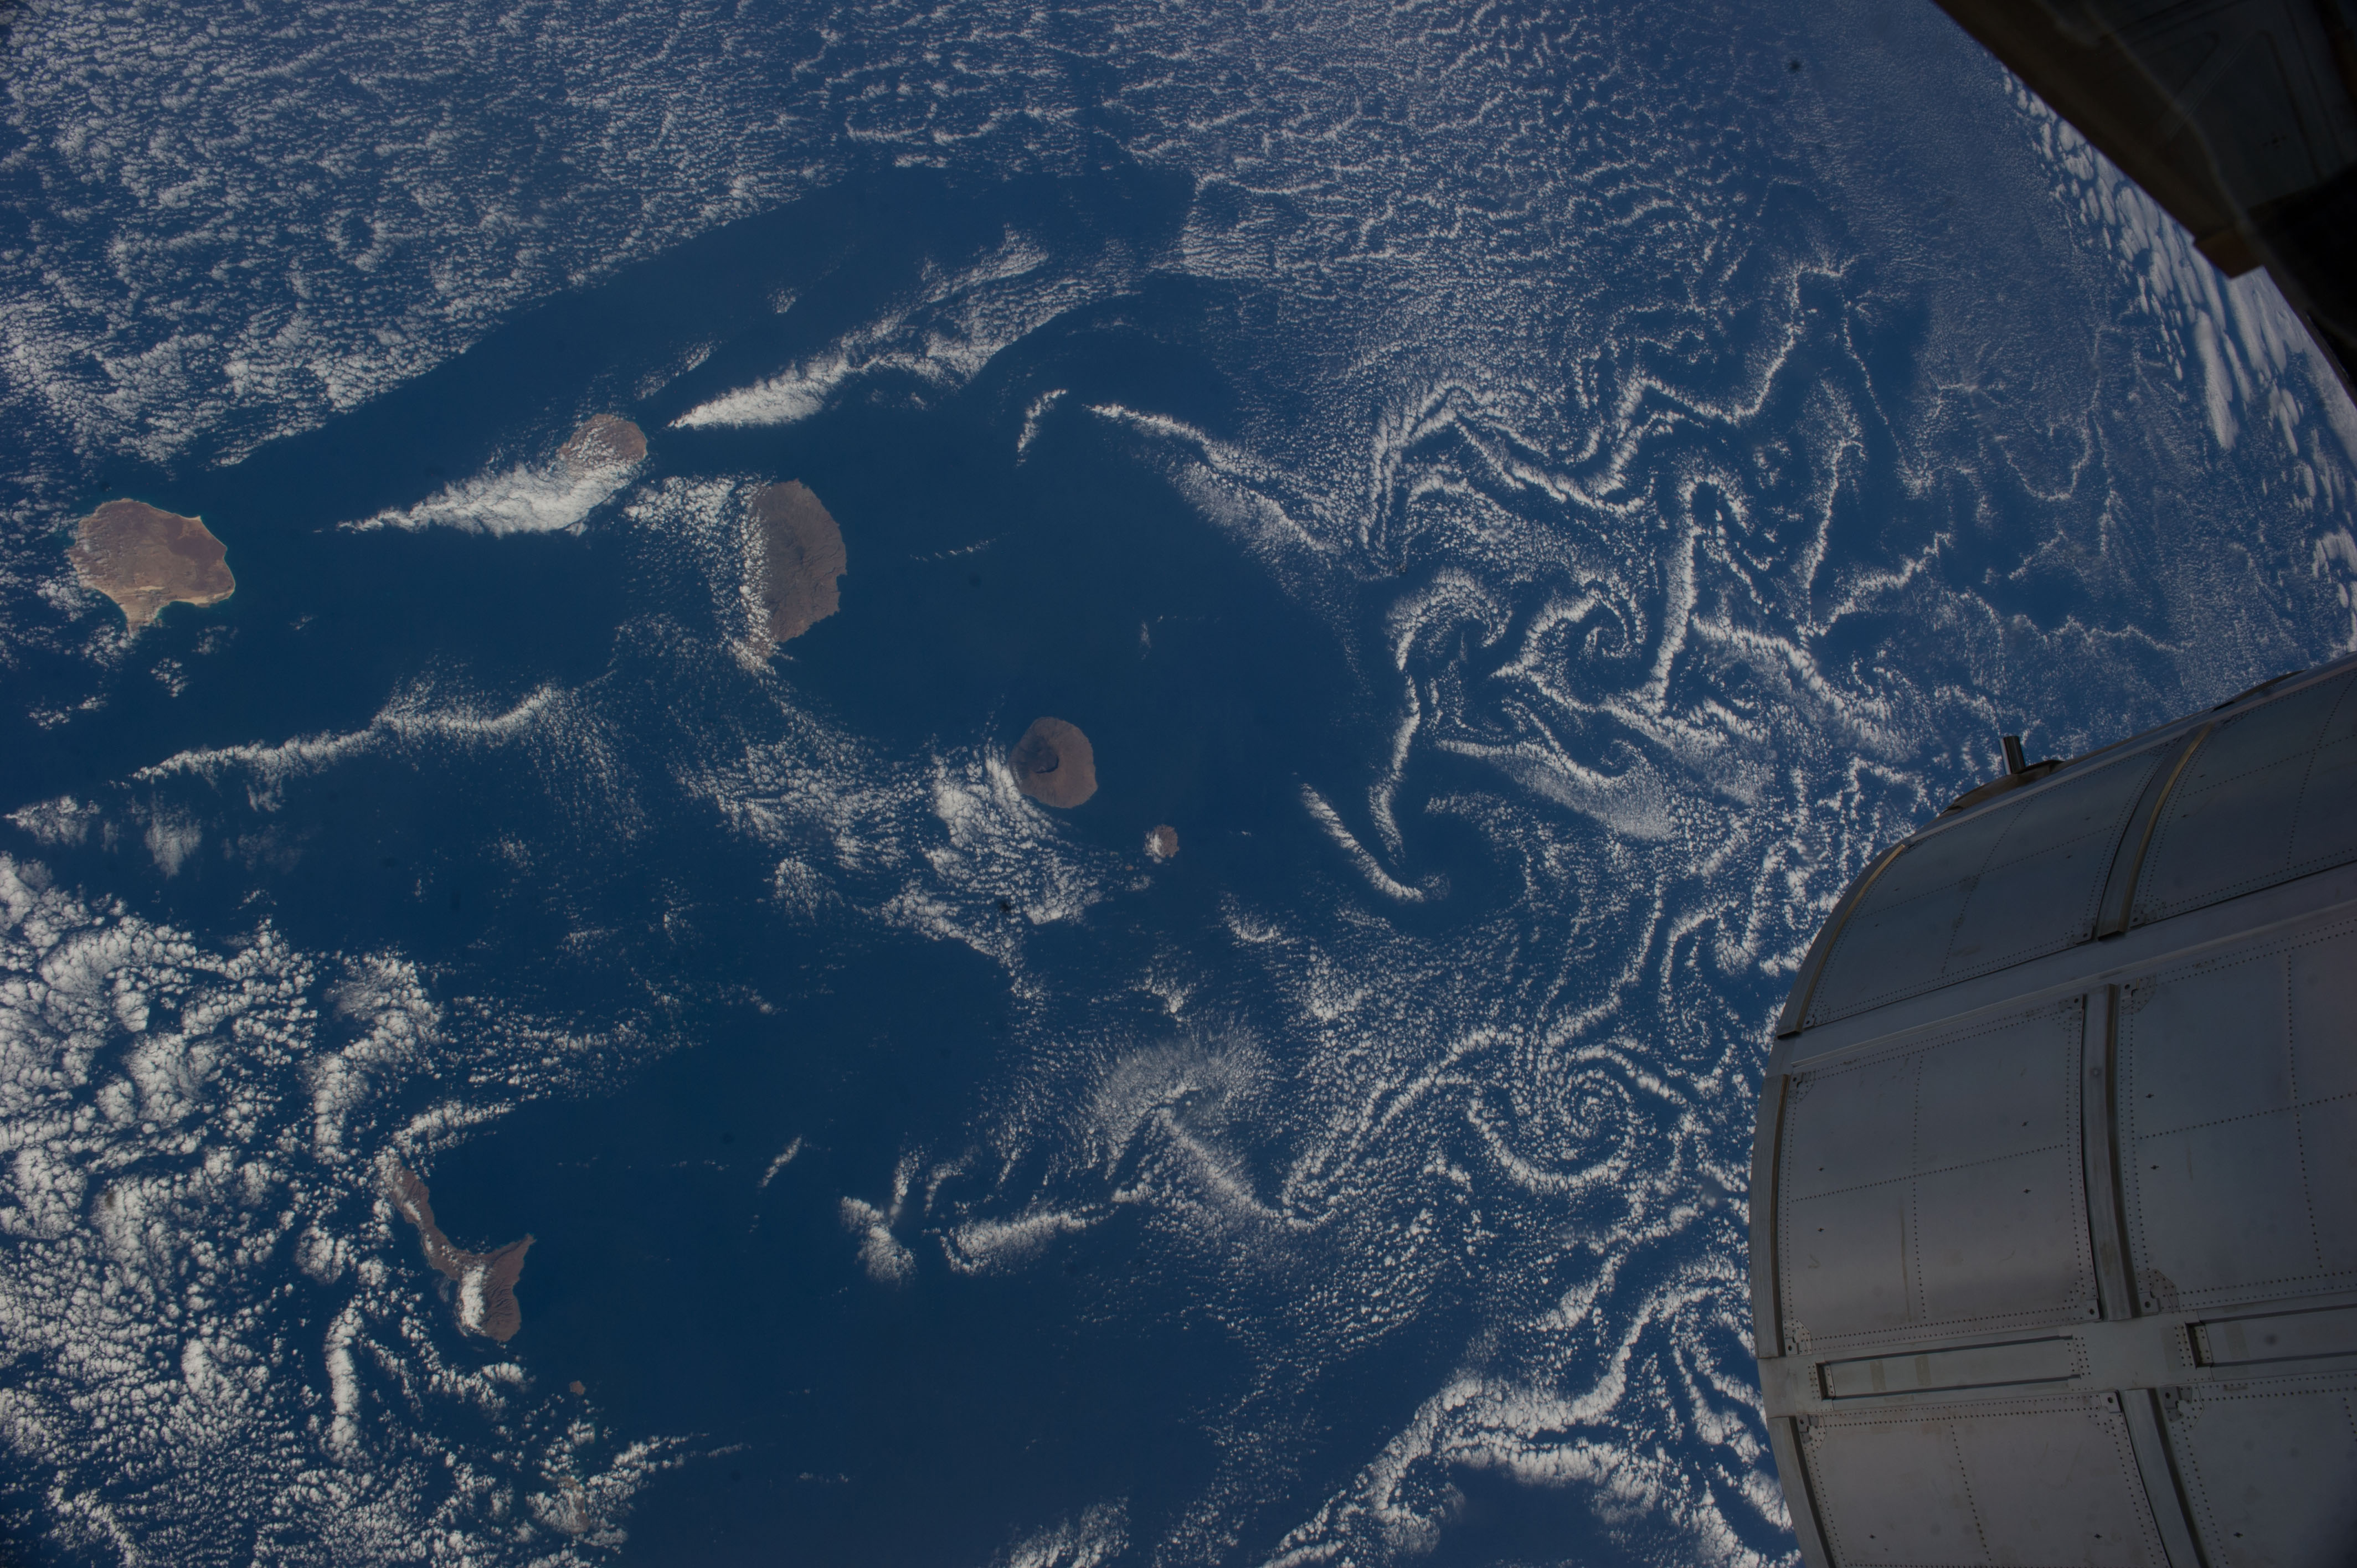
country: CAPE VERDE ISLANDS
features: ISLANDS, FIRE ISLAND, FOGO NATIONAL PARK, CAPE VERDE
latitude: 14.8
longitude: -24.6
